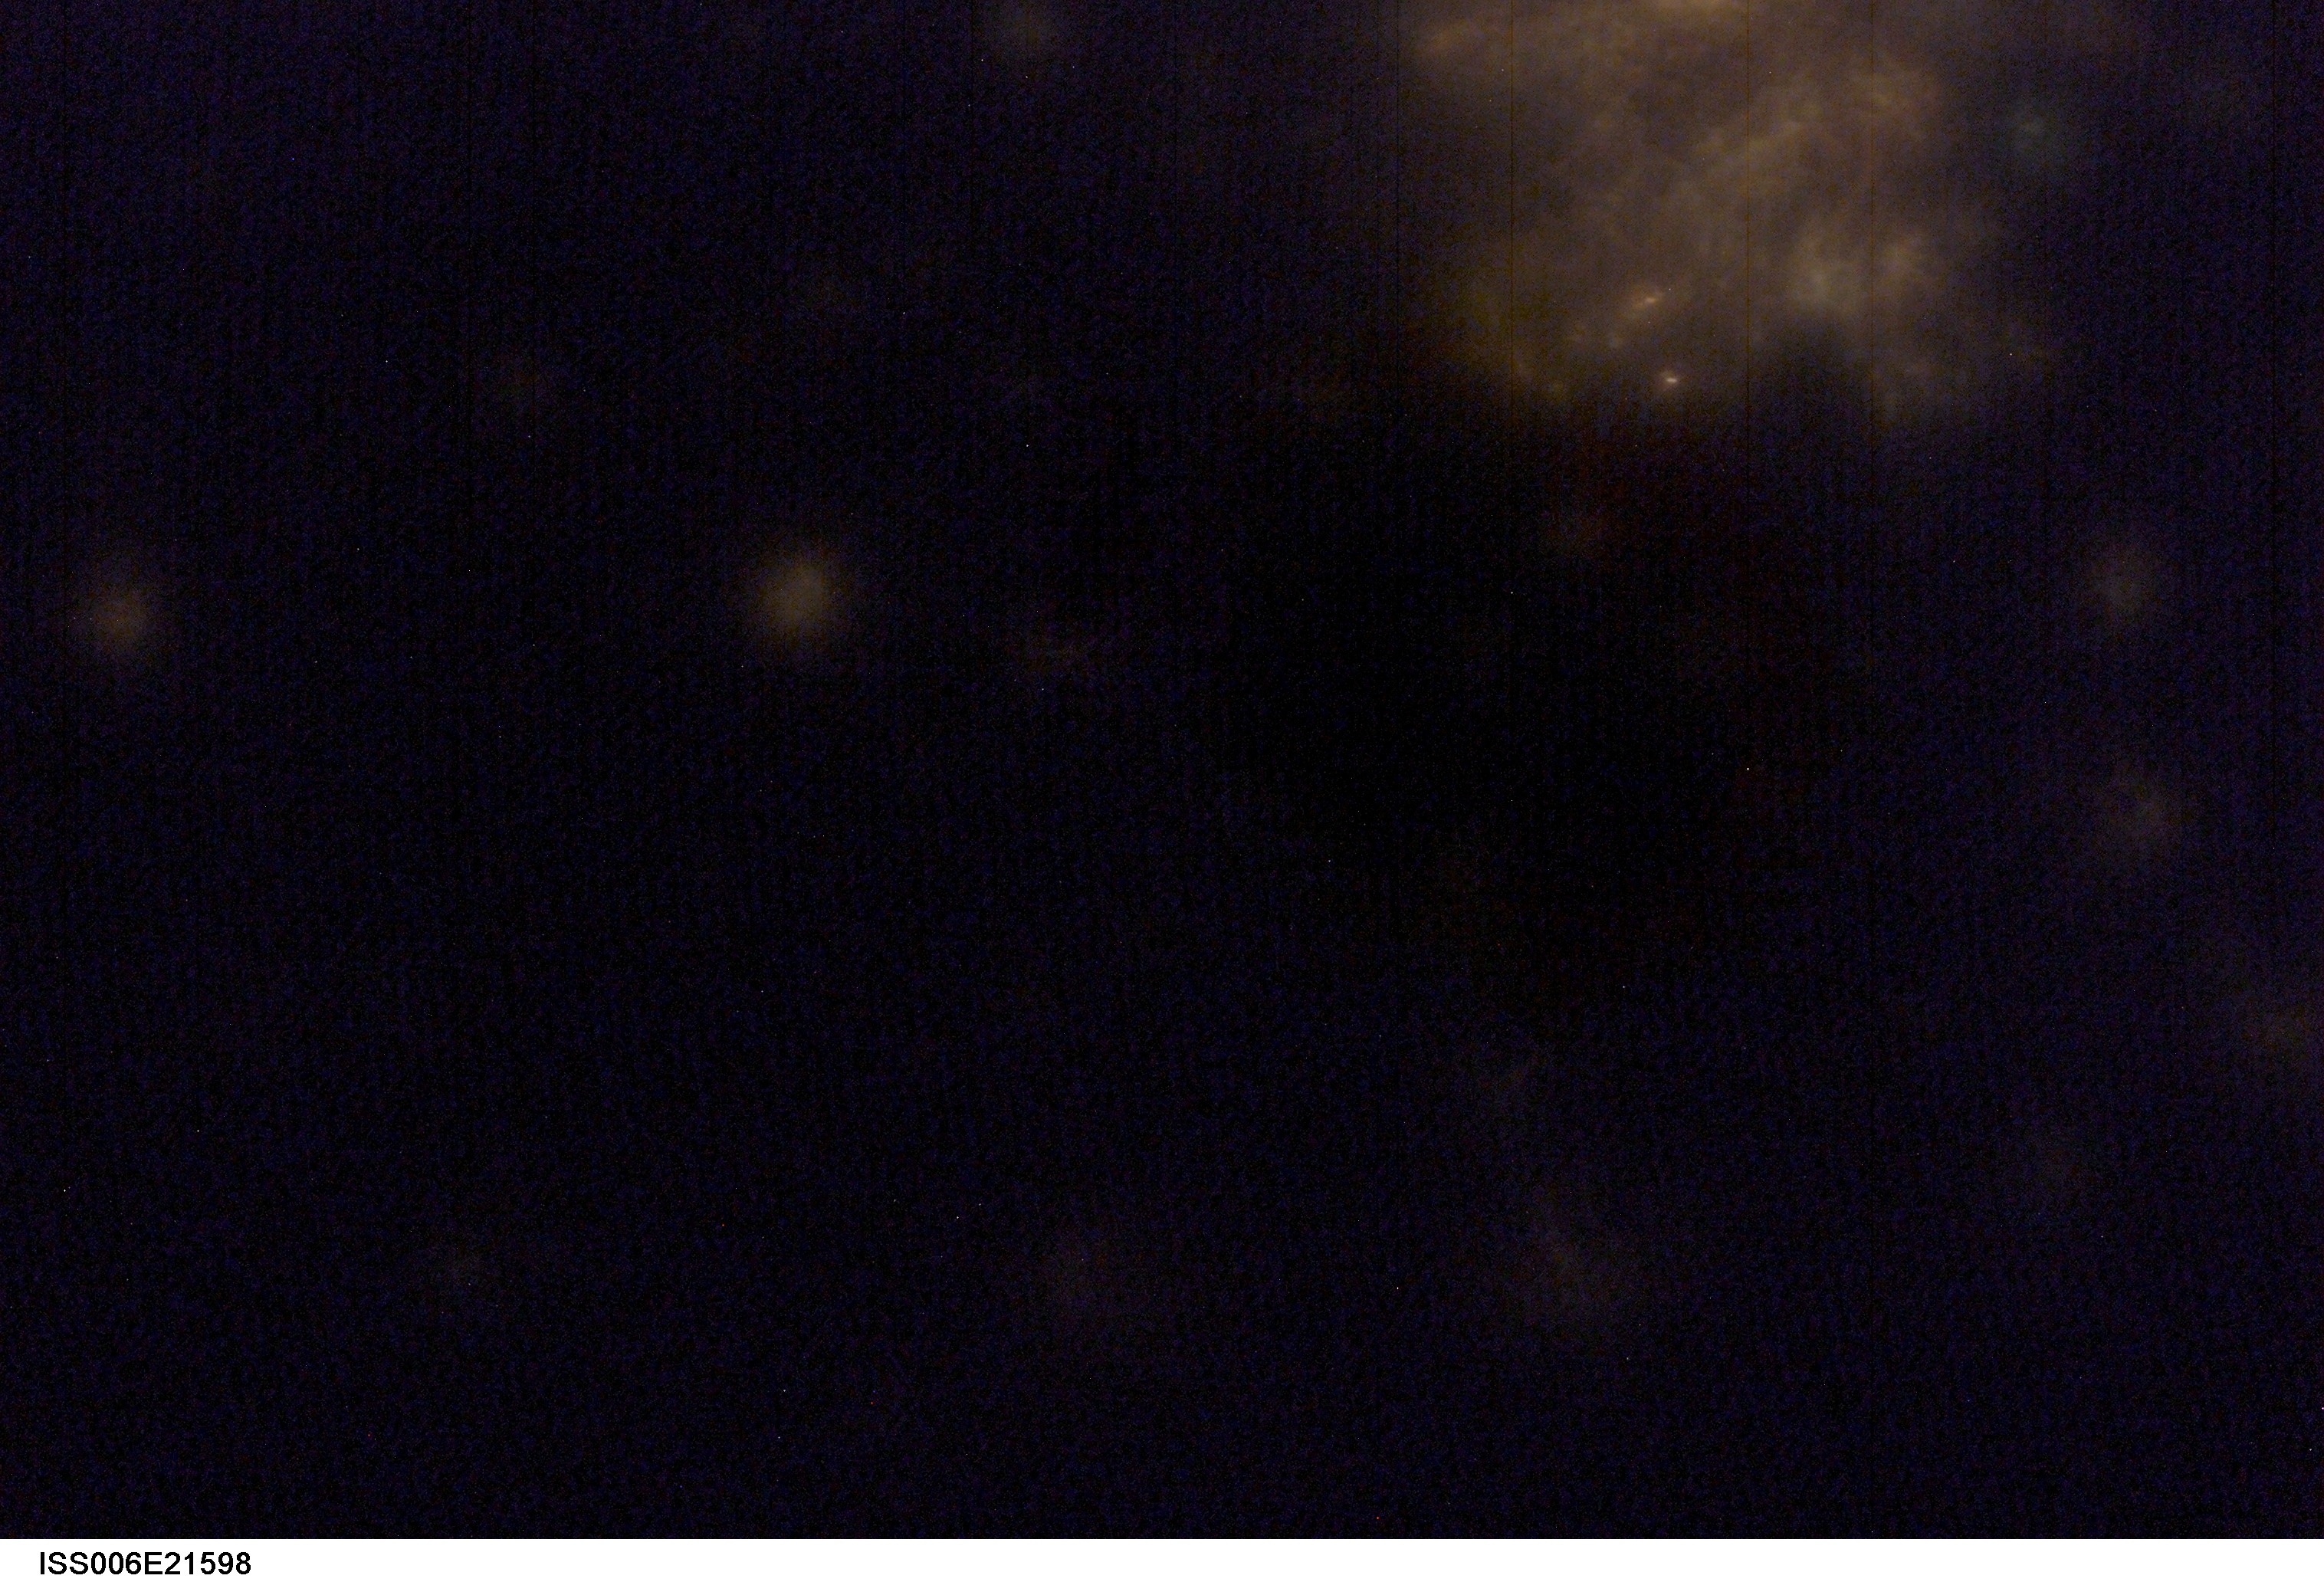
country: USA-MINNESOTA
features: DARK EARTHOBS
